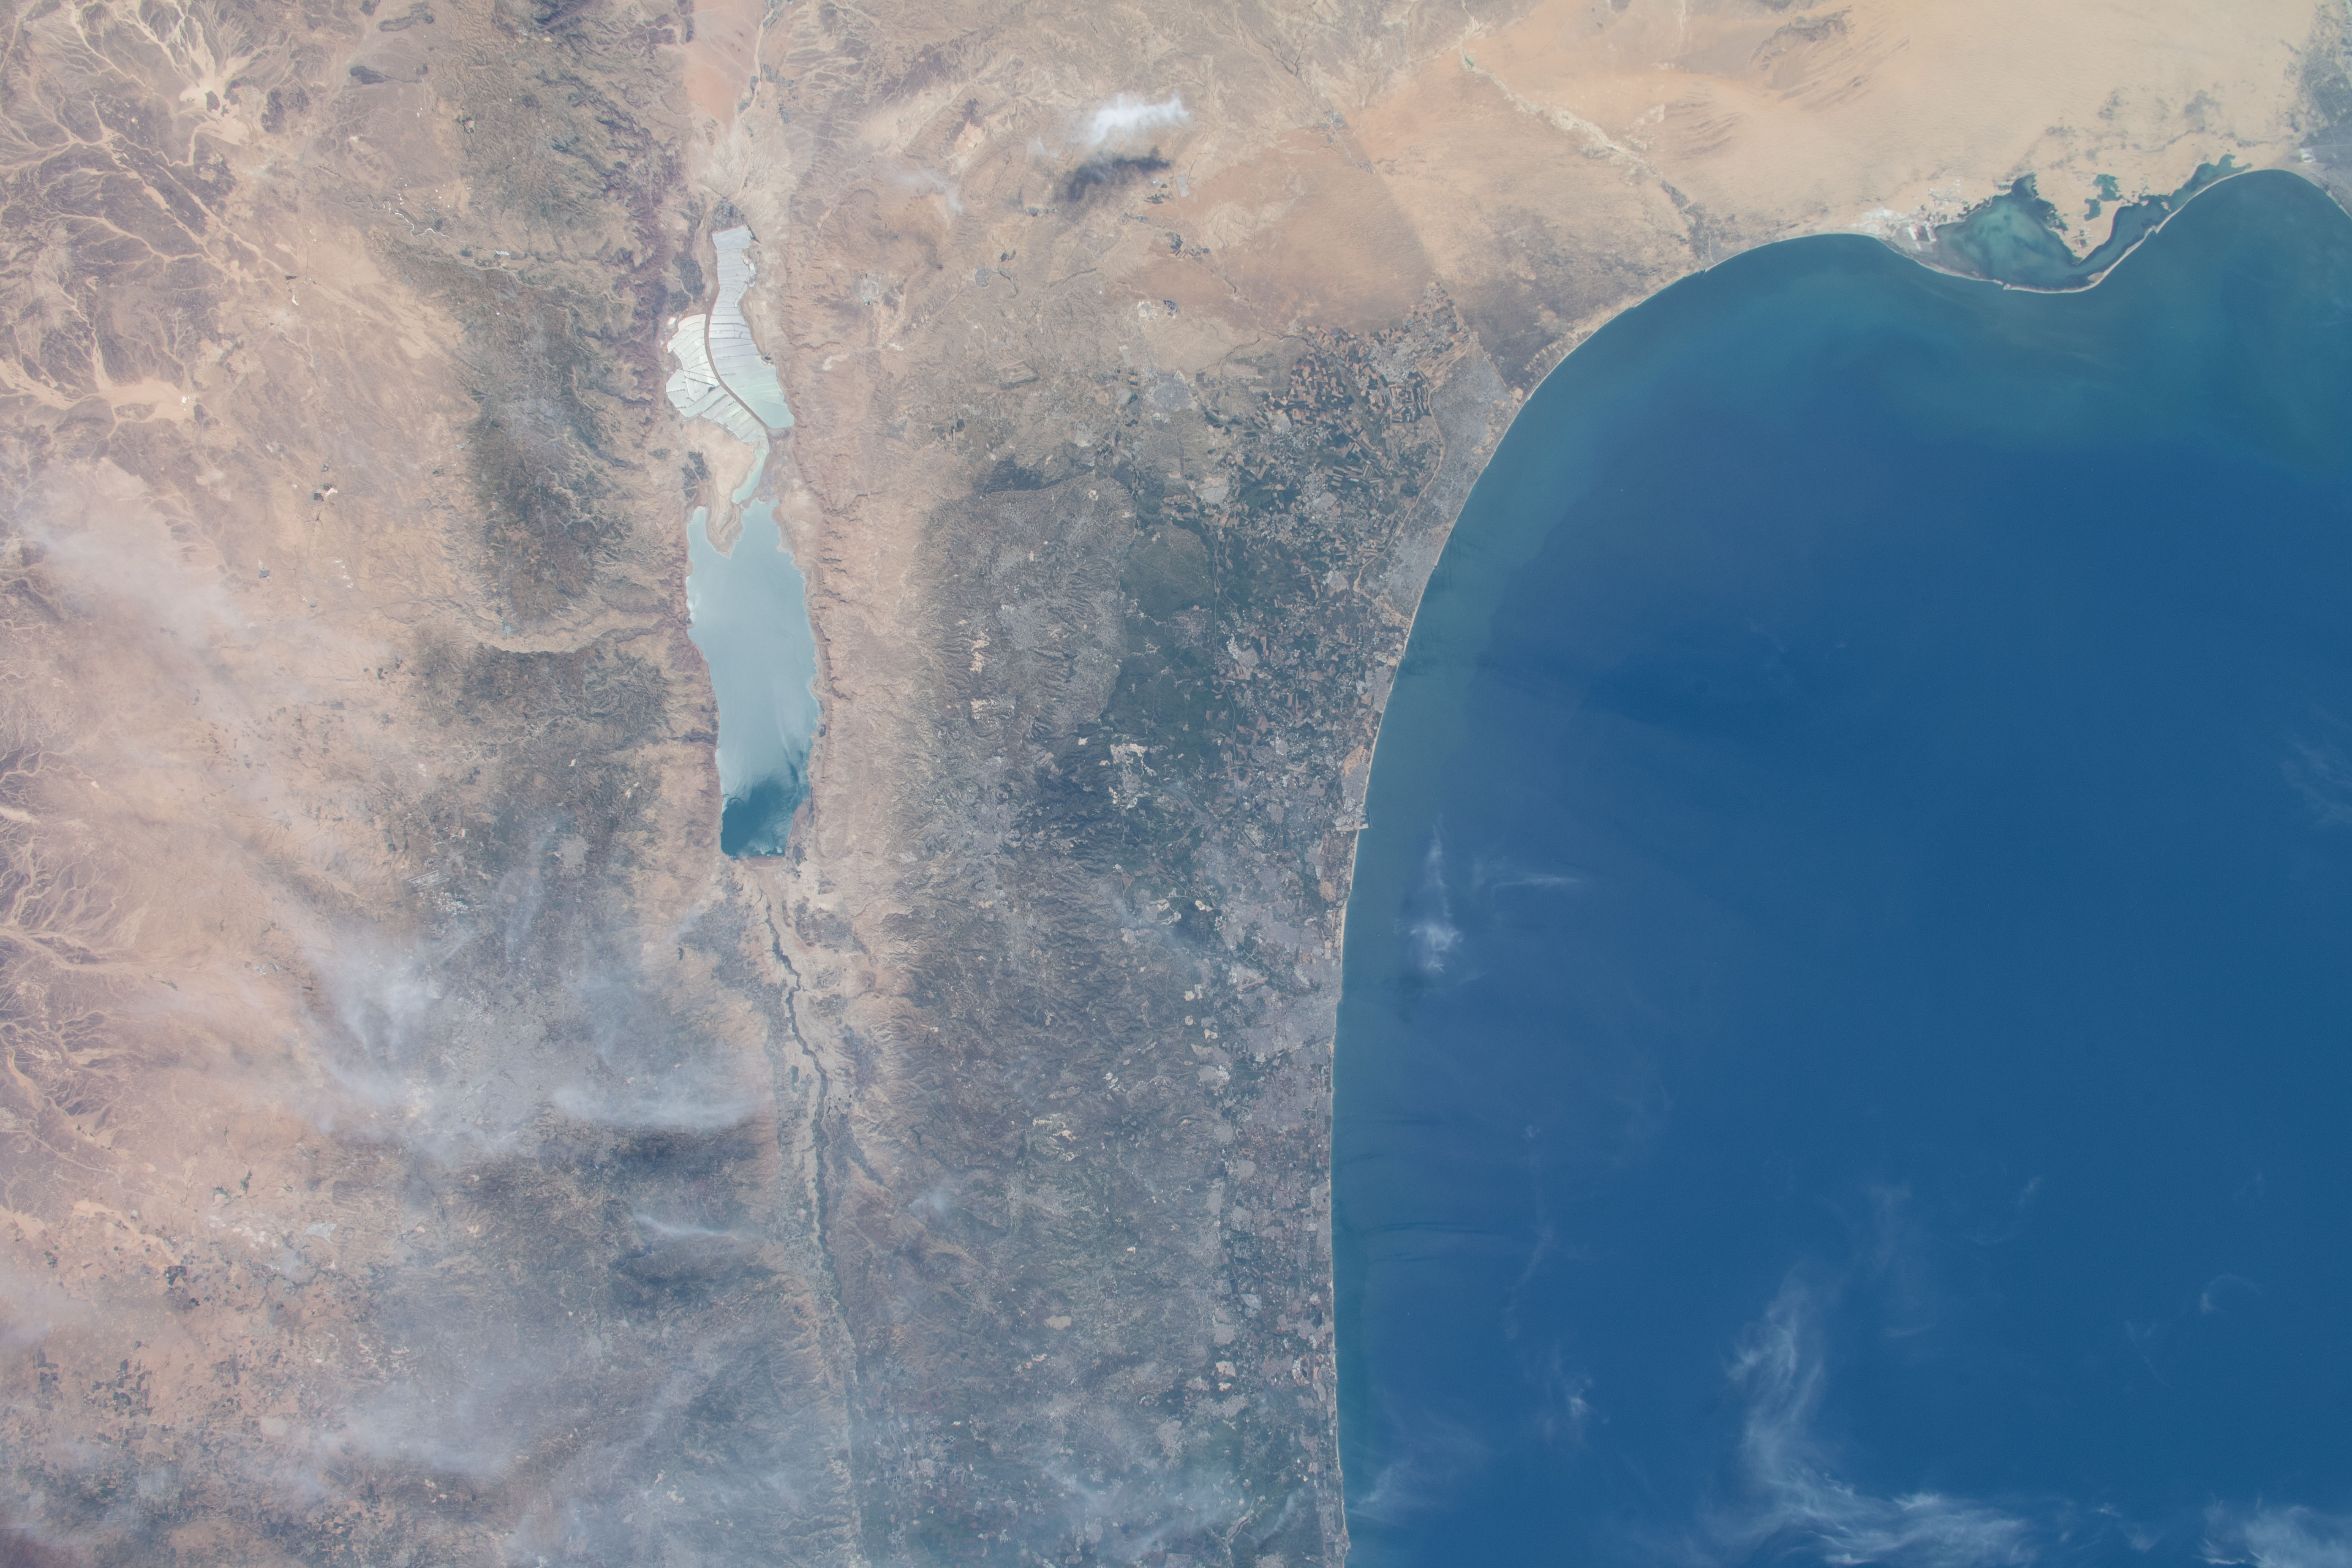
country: ISRAEL
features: JERUSALEM, TEL AVIV, DEAD SEA, ARAD, GAZA, LAKE BARDAWIL, MEDITERRANEAN SEA
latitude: 32.0
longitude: 35.0
